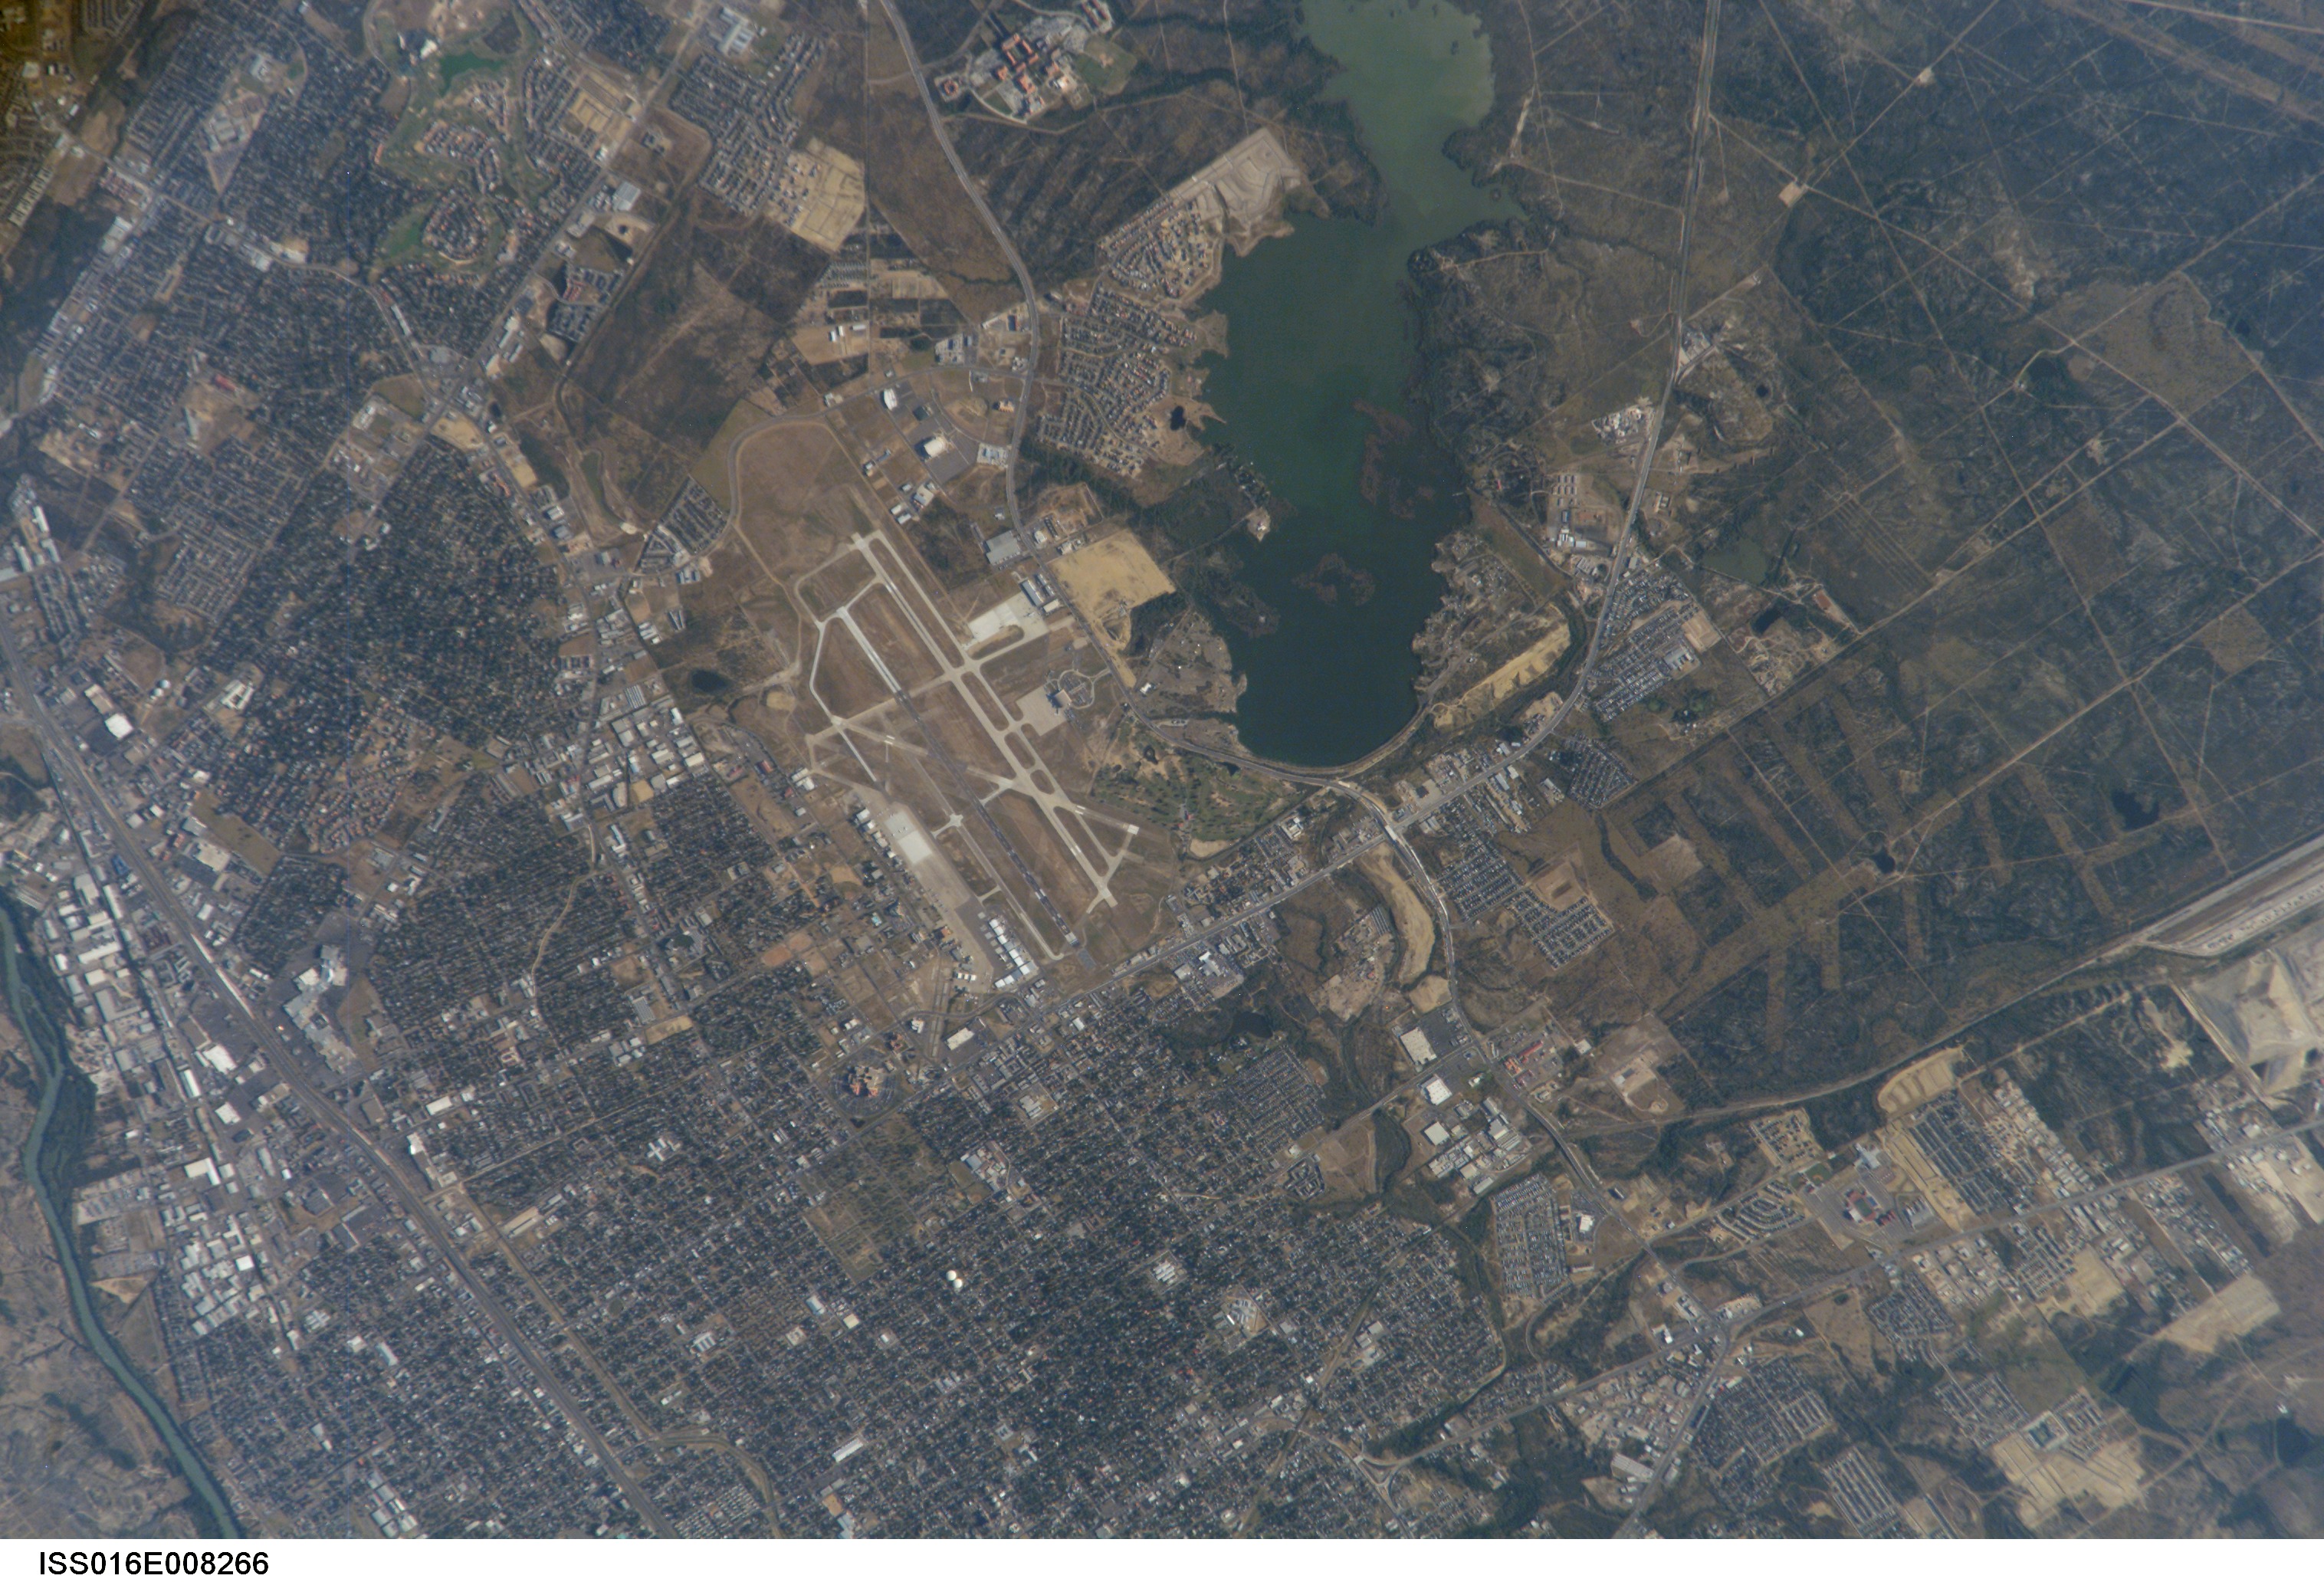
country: USA-TEXAS
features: LAREDO INTL AIRPORT, LAKE
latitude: 27.5
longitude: -99.4
